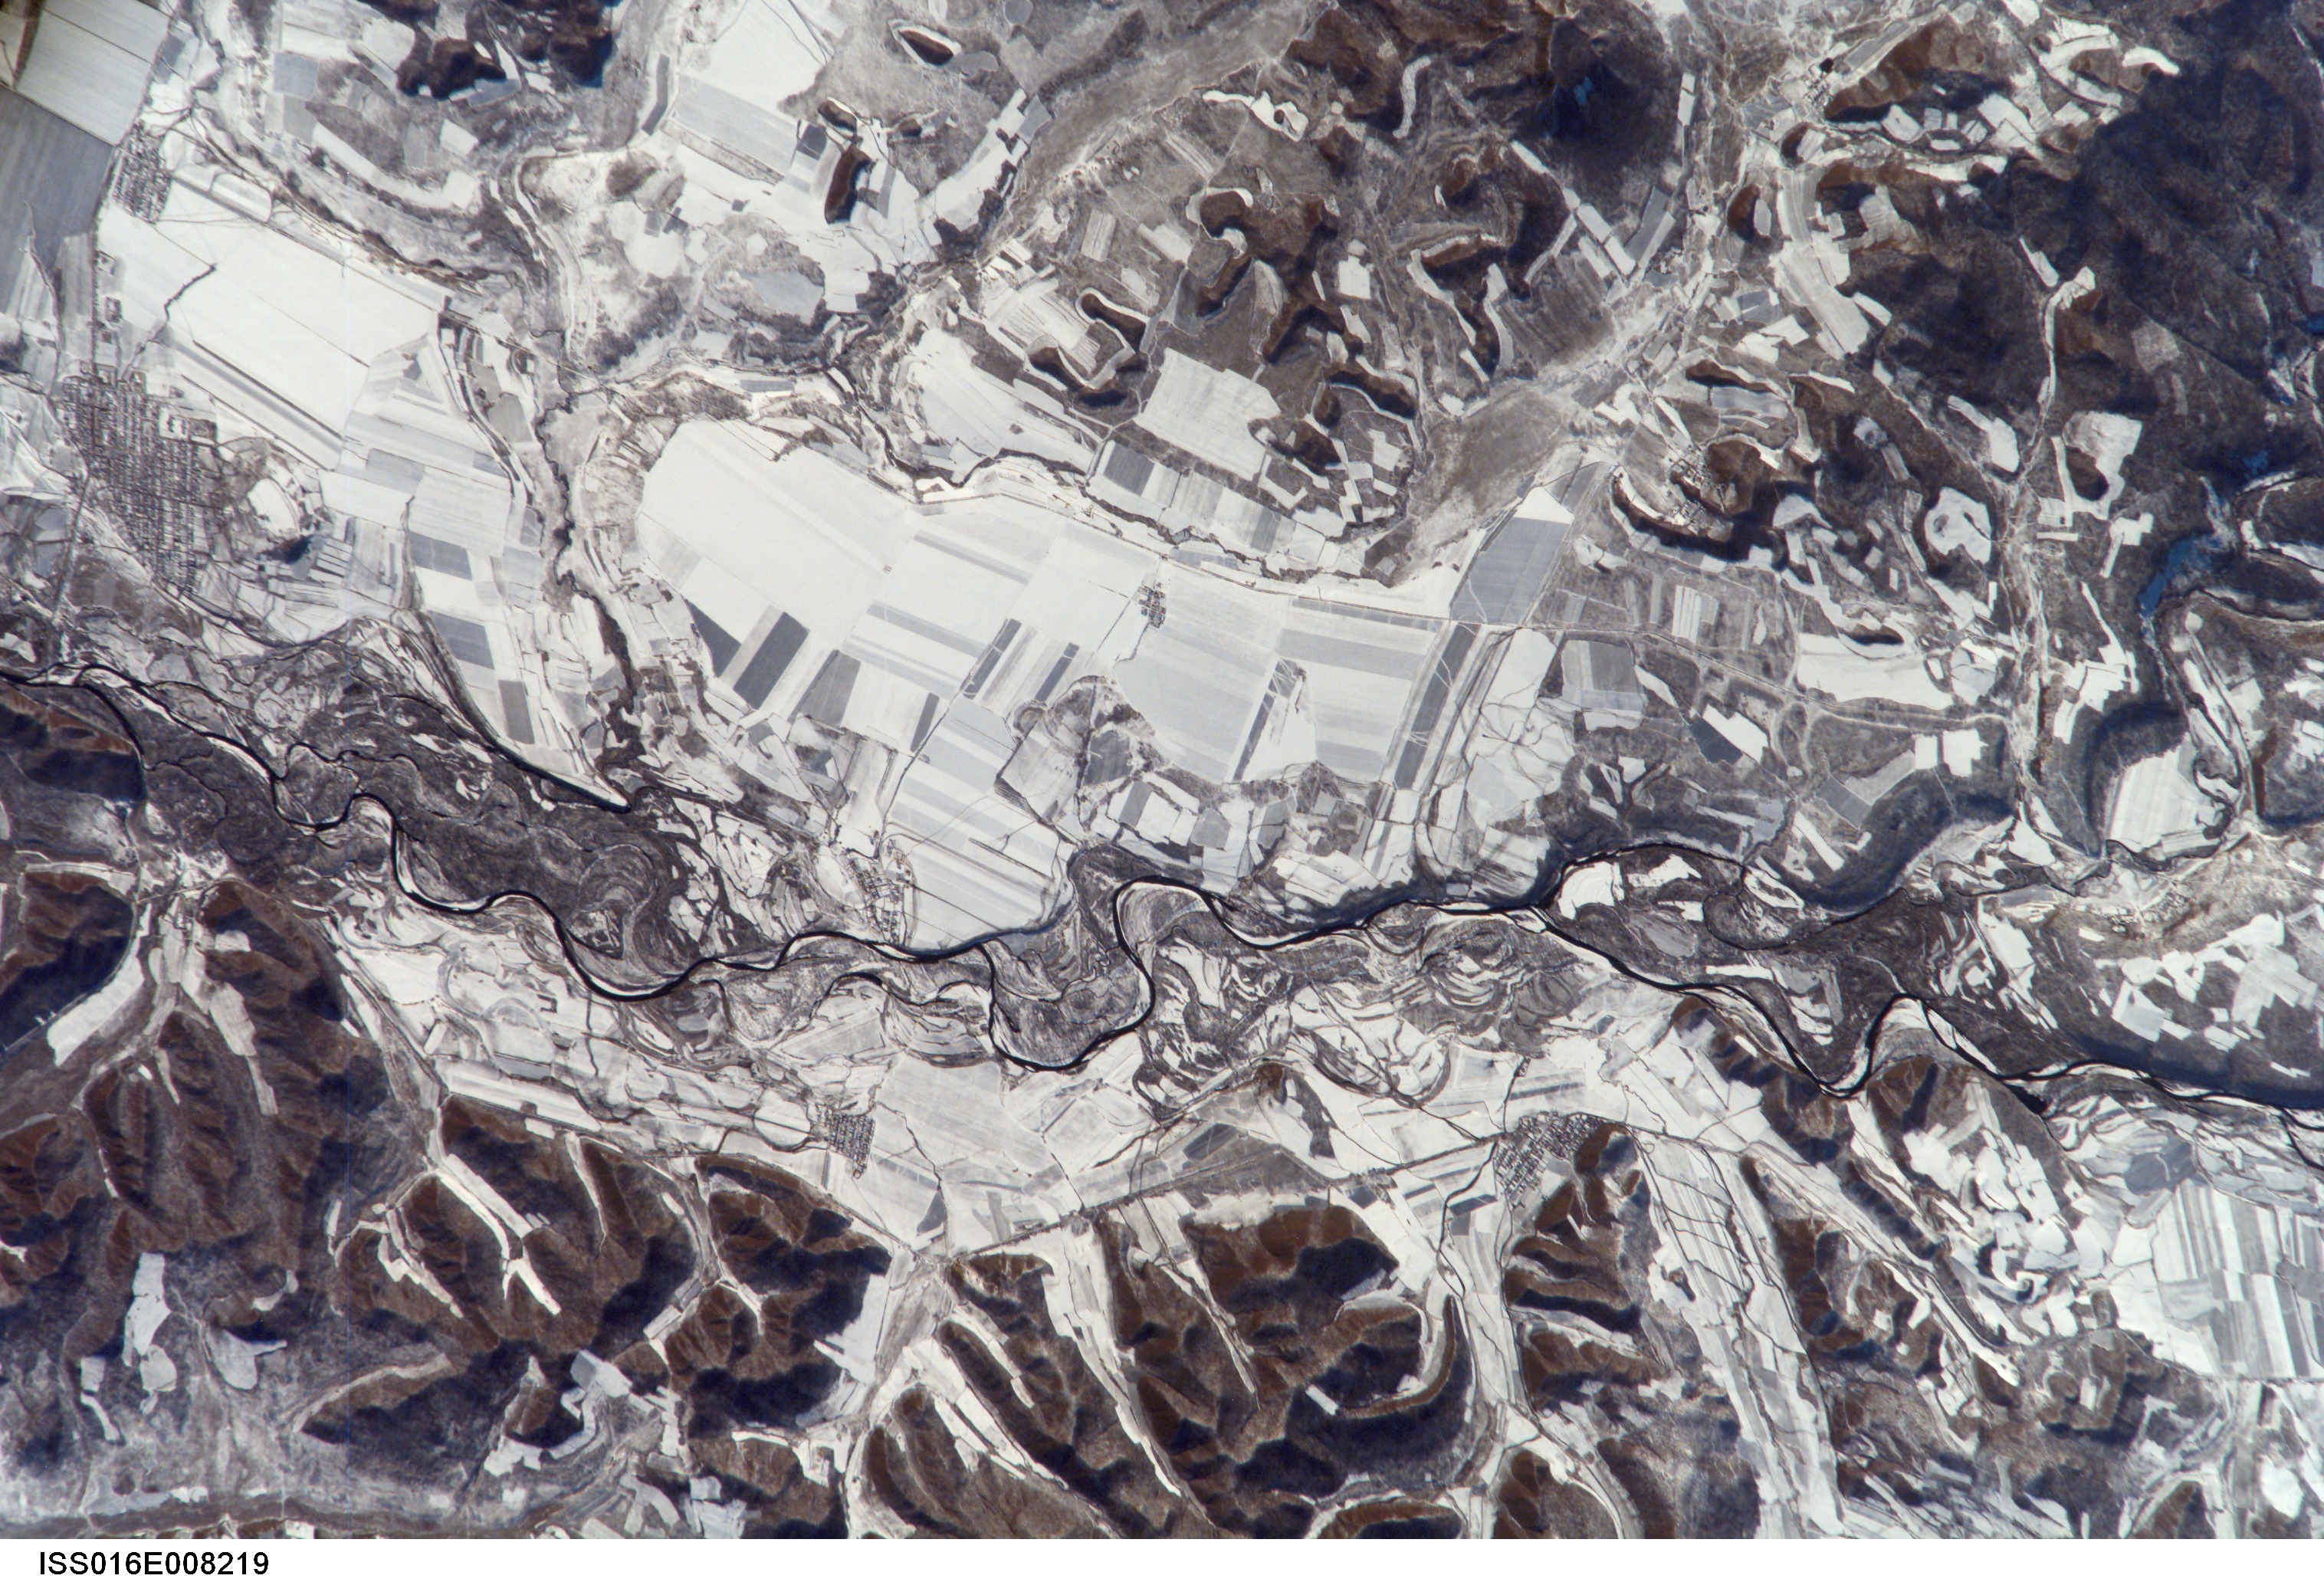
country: CHINA
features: LONGTOU AREA, AGR., SNOW, HILLS
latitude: 49.6
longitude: 123.7
